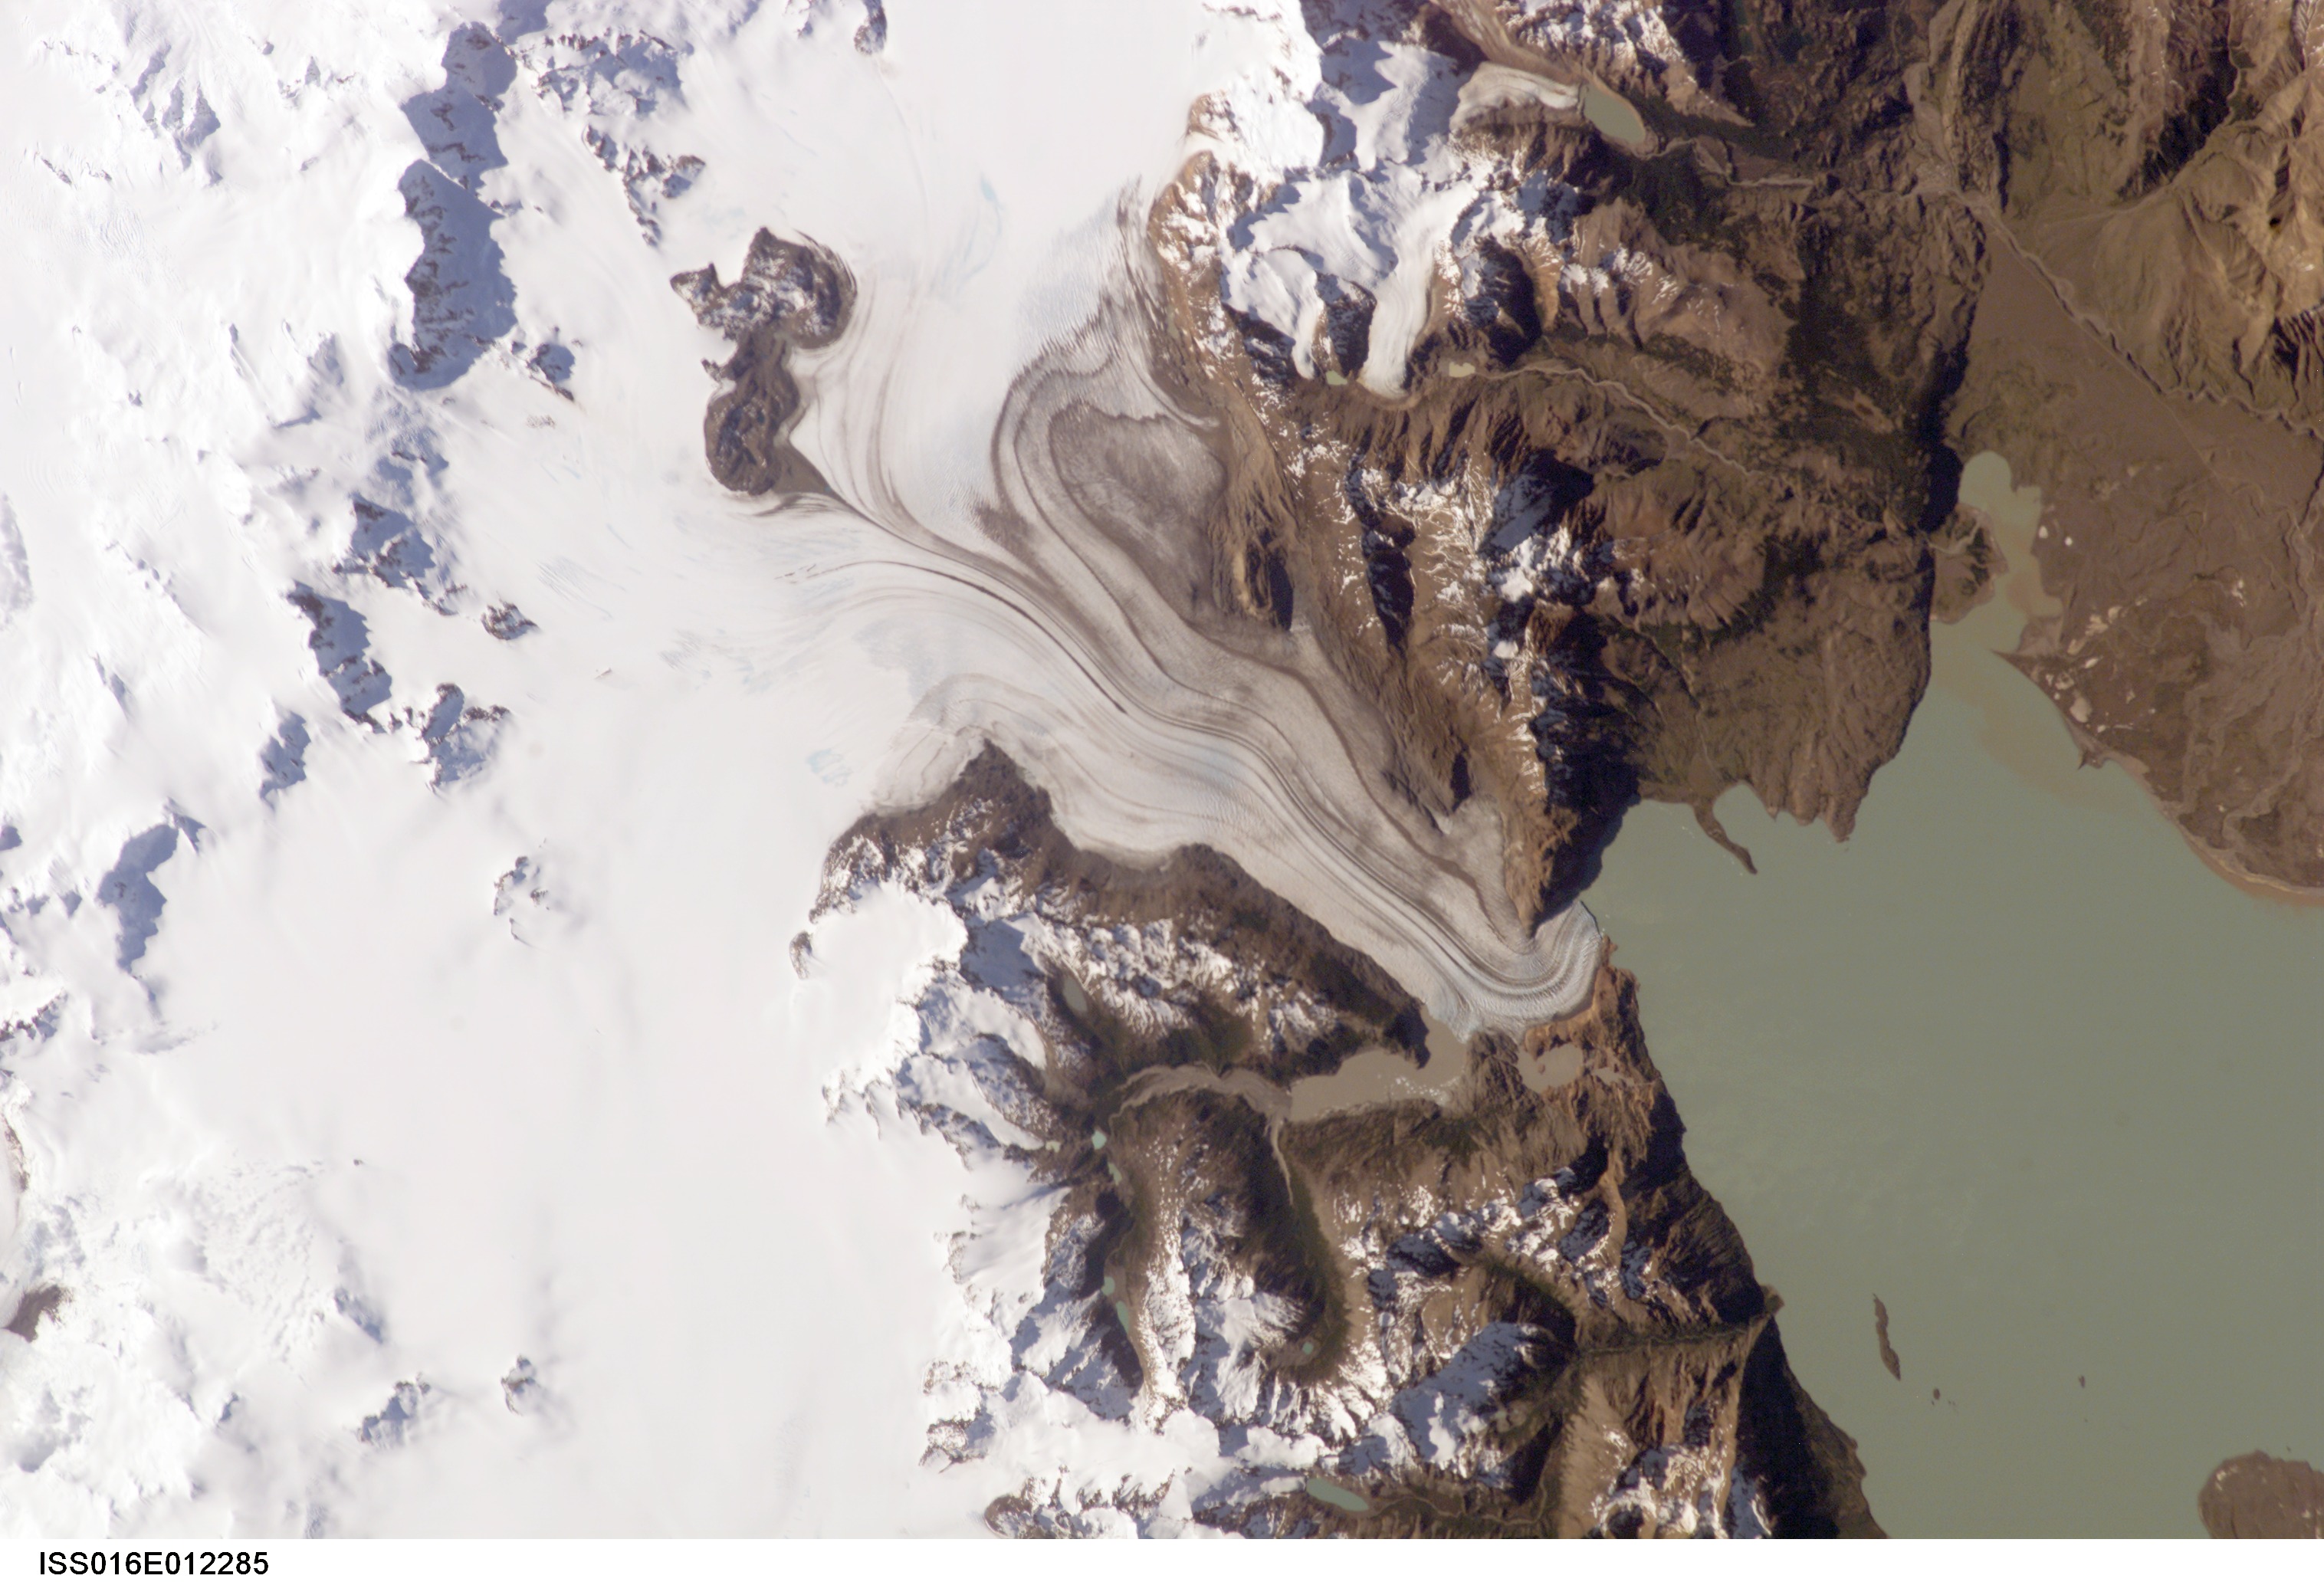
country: ARGENTINA
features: VIEDMA GLACIER, LAKE VIEDMA
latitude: -49.5
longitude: -73.0
